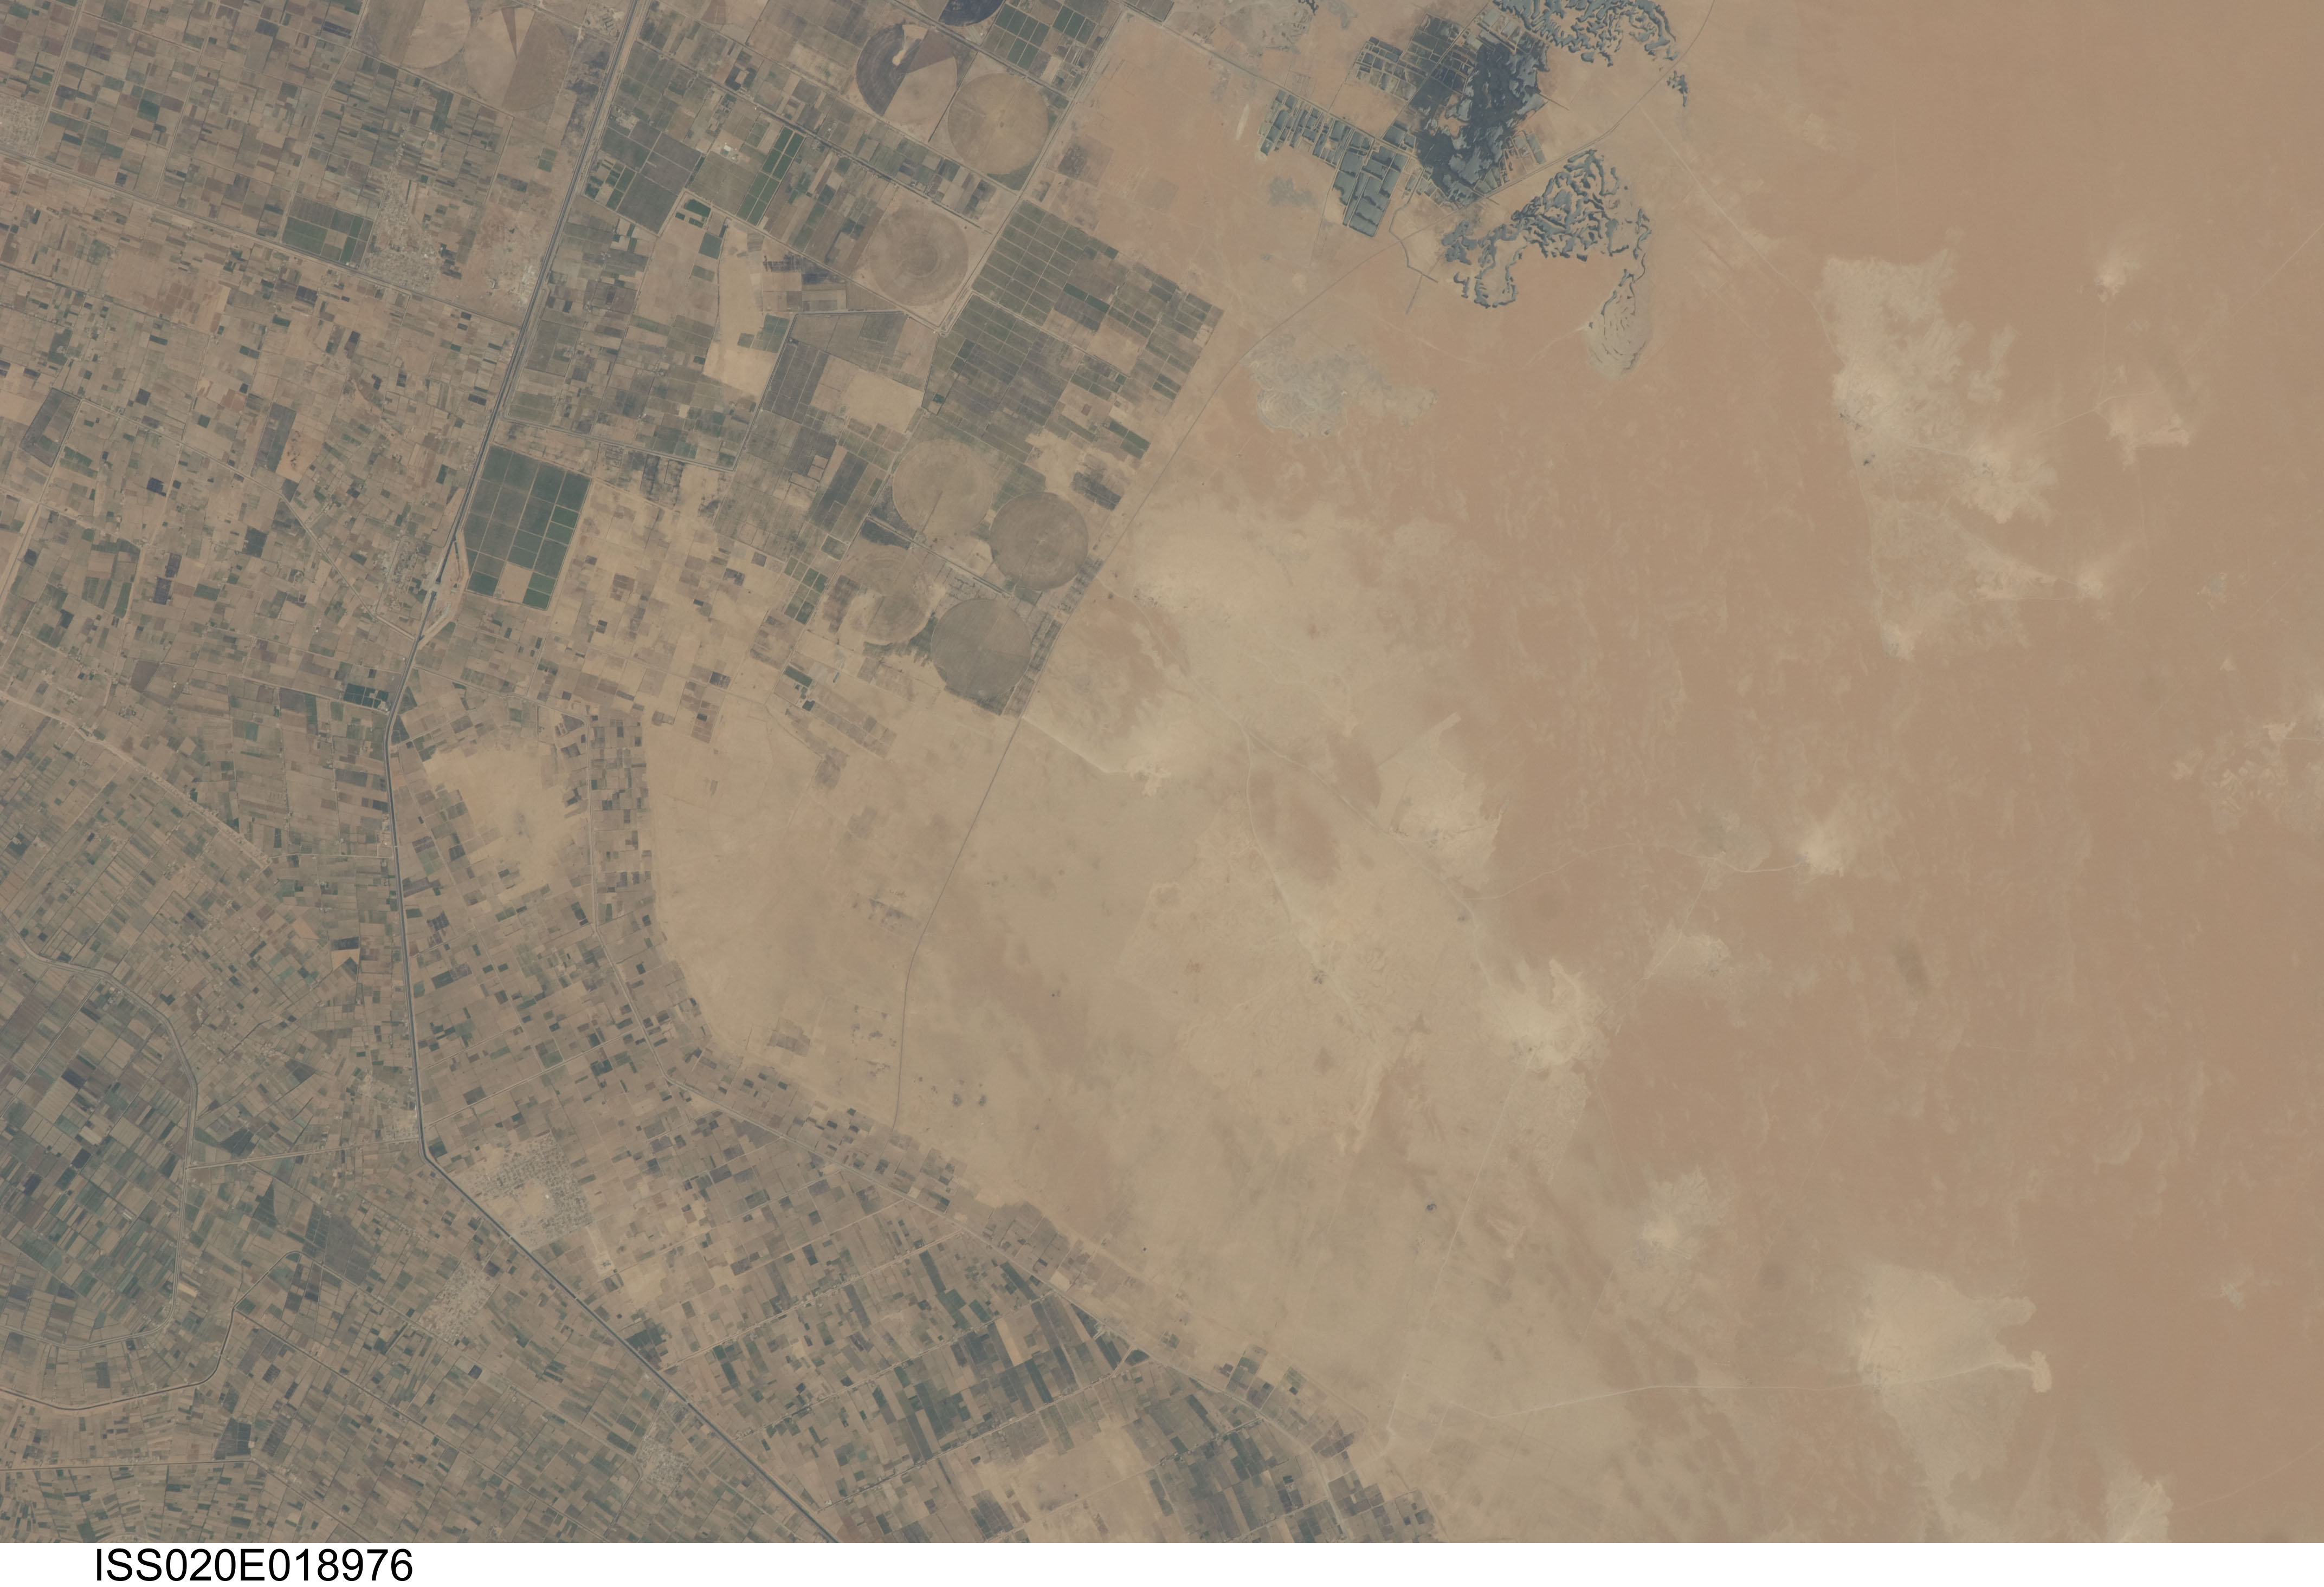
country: EGYPT
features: NILE DELTA, FARMLAND, ALEXANDRIA GOVERNORATE, EGYPT,EGYPT, AGRICULTURE, DESERT, (30.729035, 29.813994),ALEXANDRIA GOVERNORATE EGYPT
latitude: 30.7
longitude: 29.8
